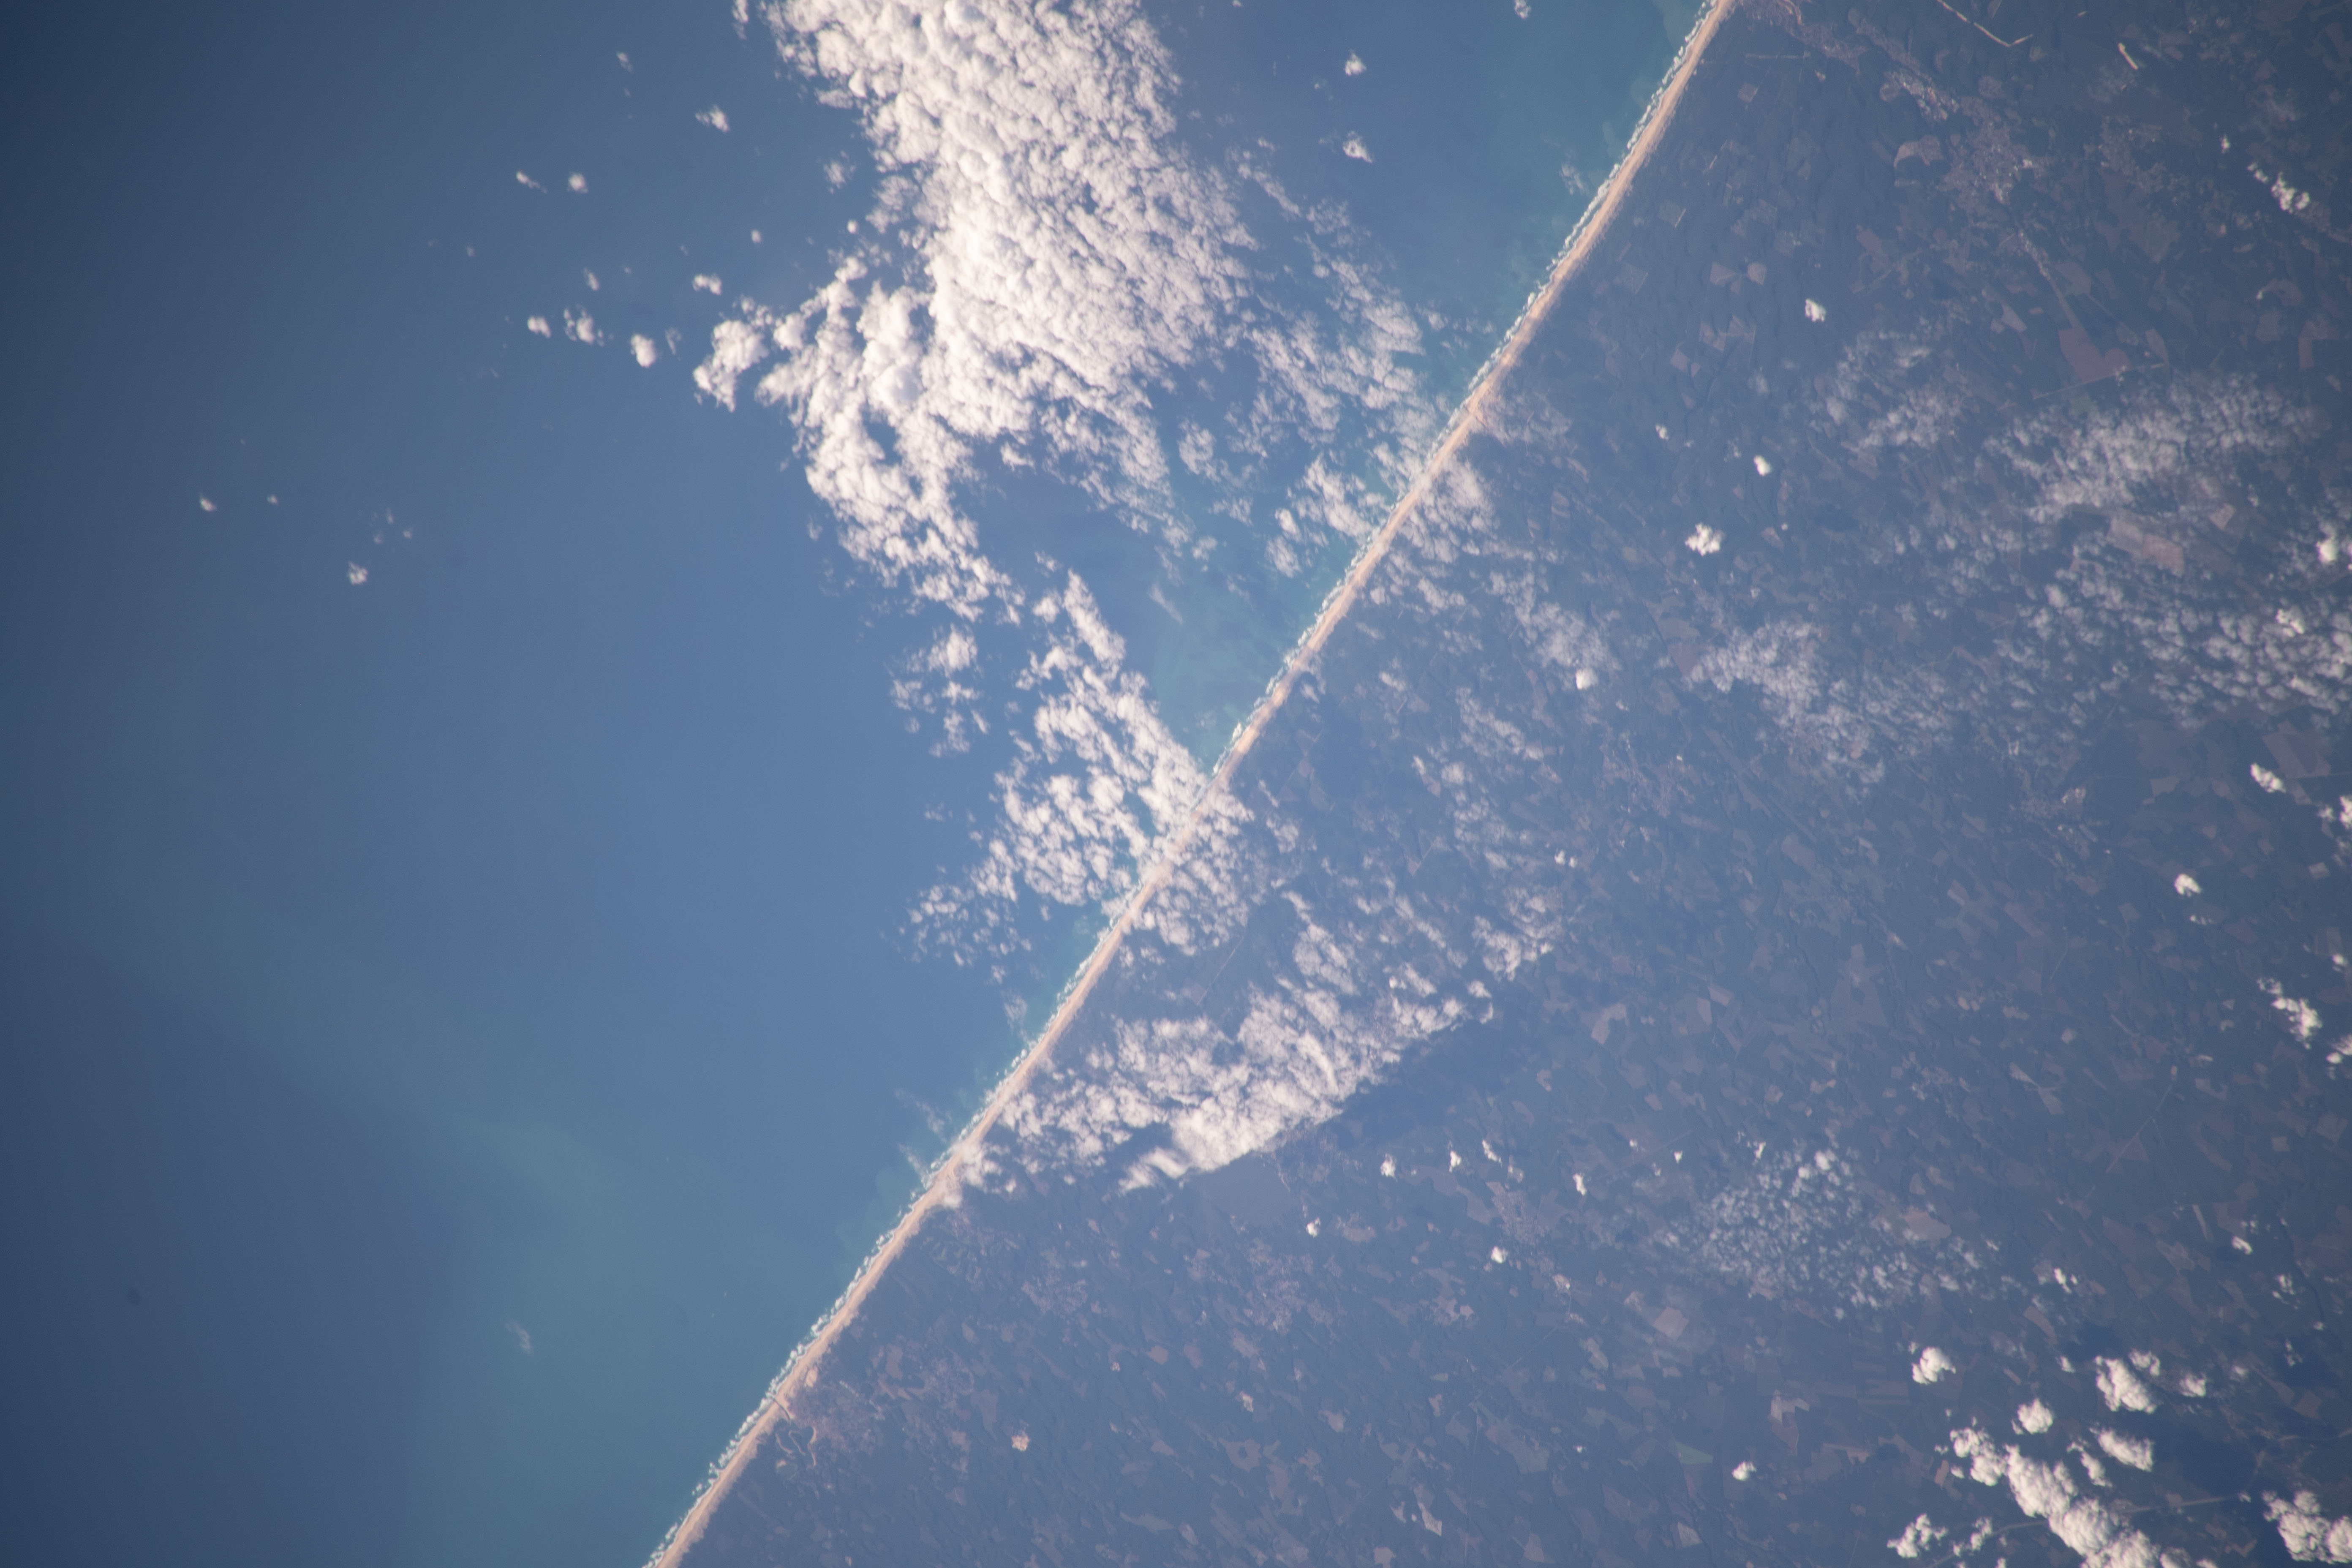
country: FRANCE
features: SAINT-GIRONS PLAGE, VIELLE-SAINT-GIRONS, FROUAS
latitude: 44.0
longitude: -1.4
